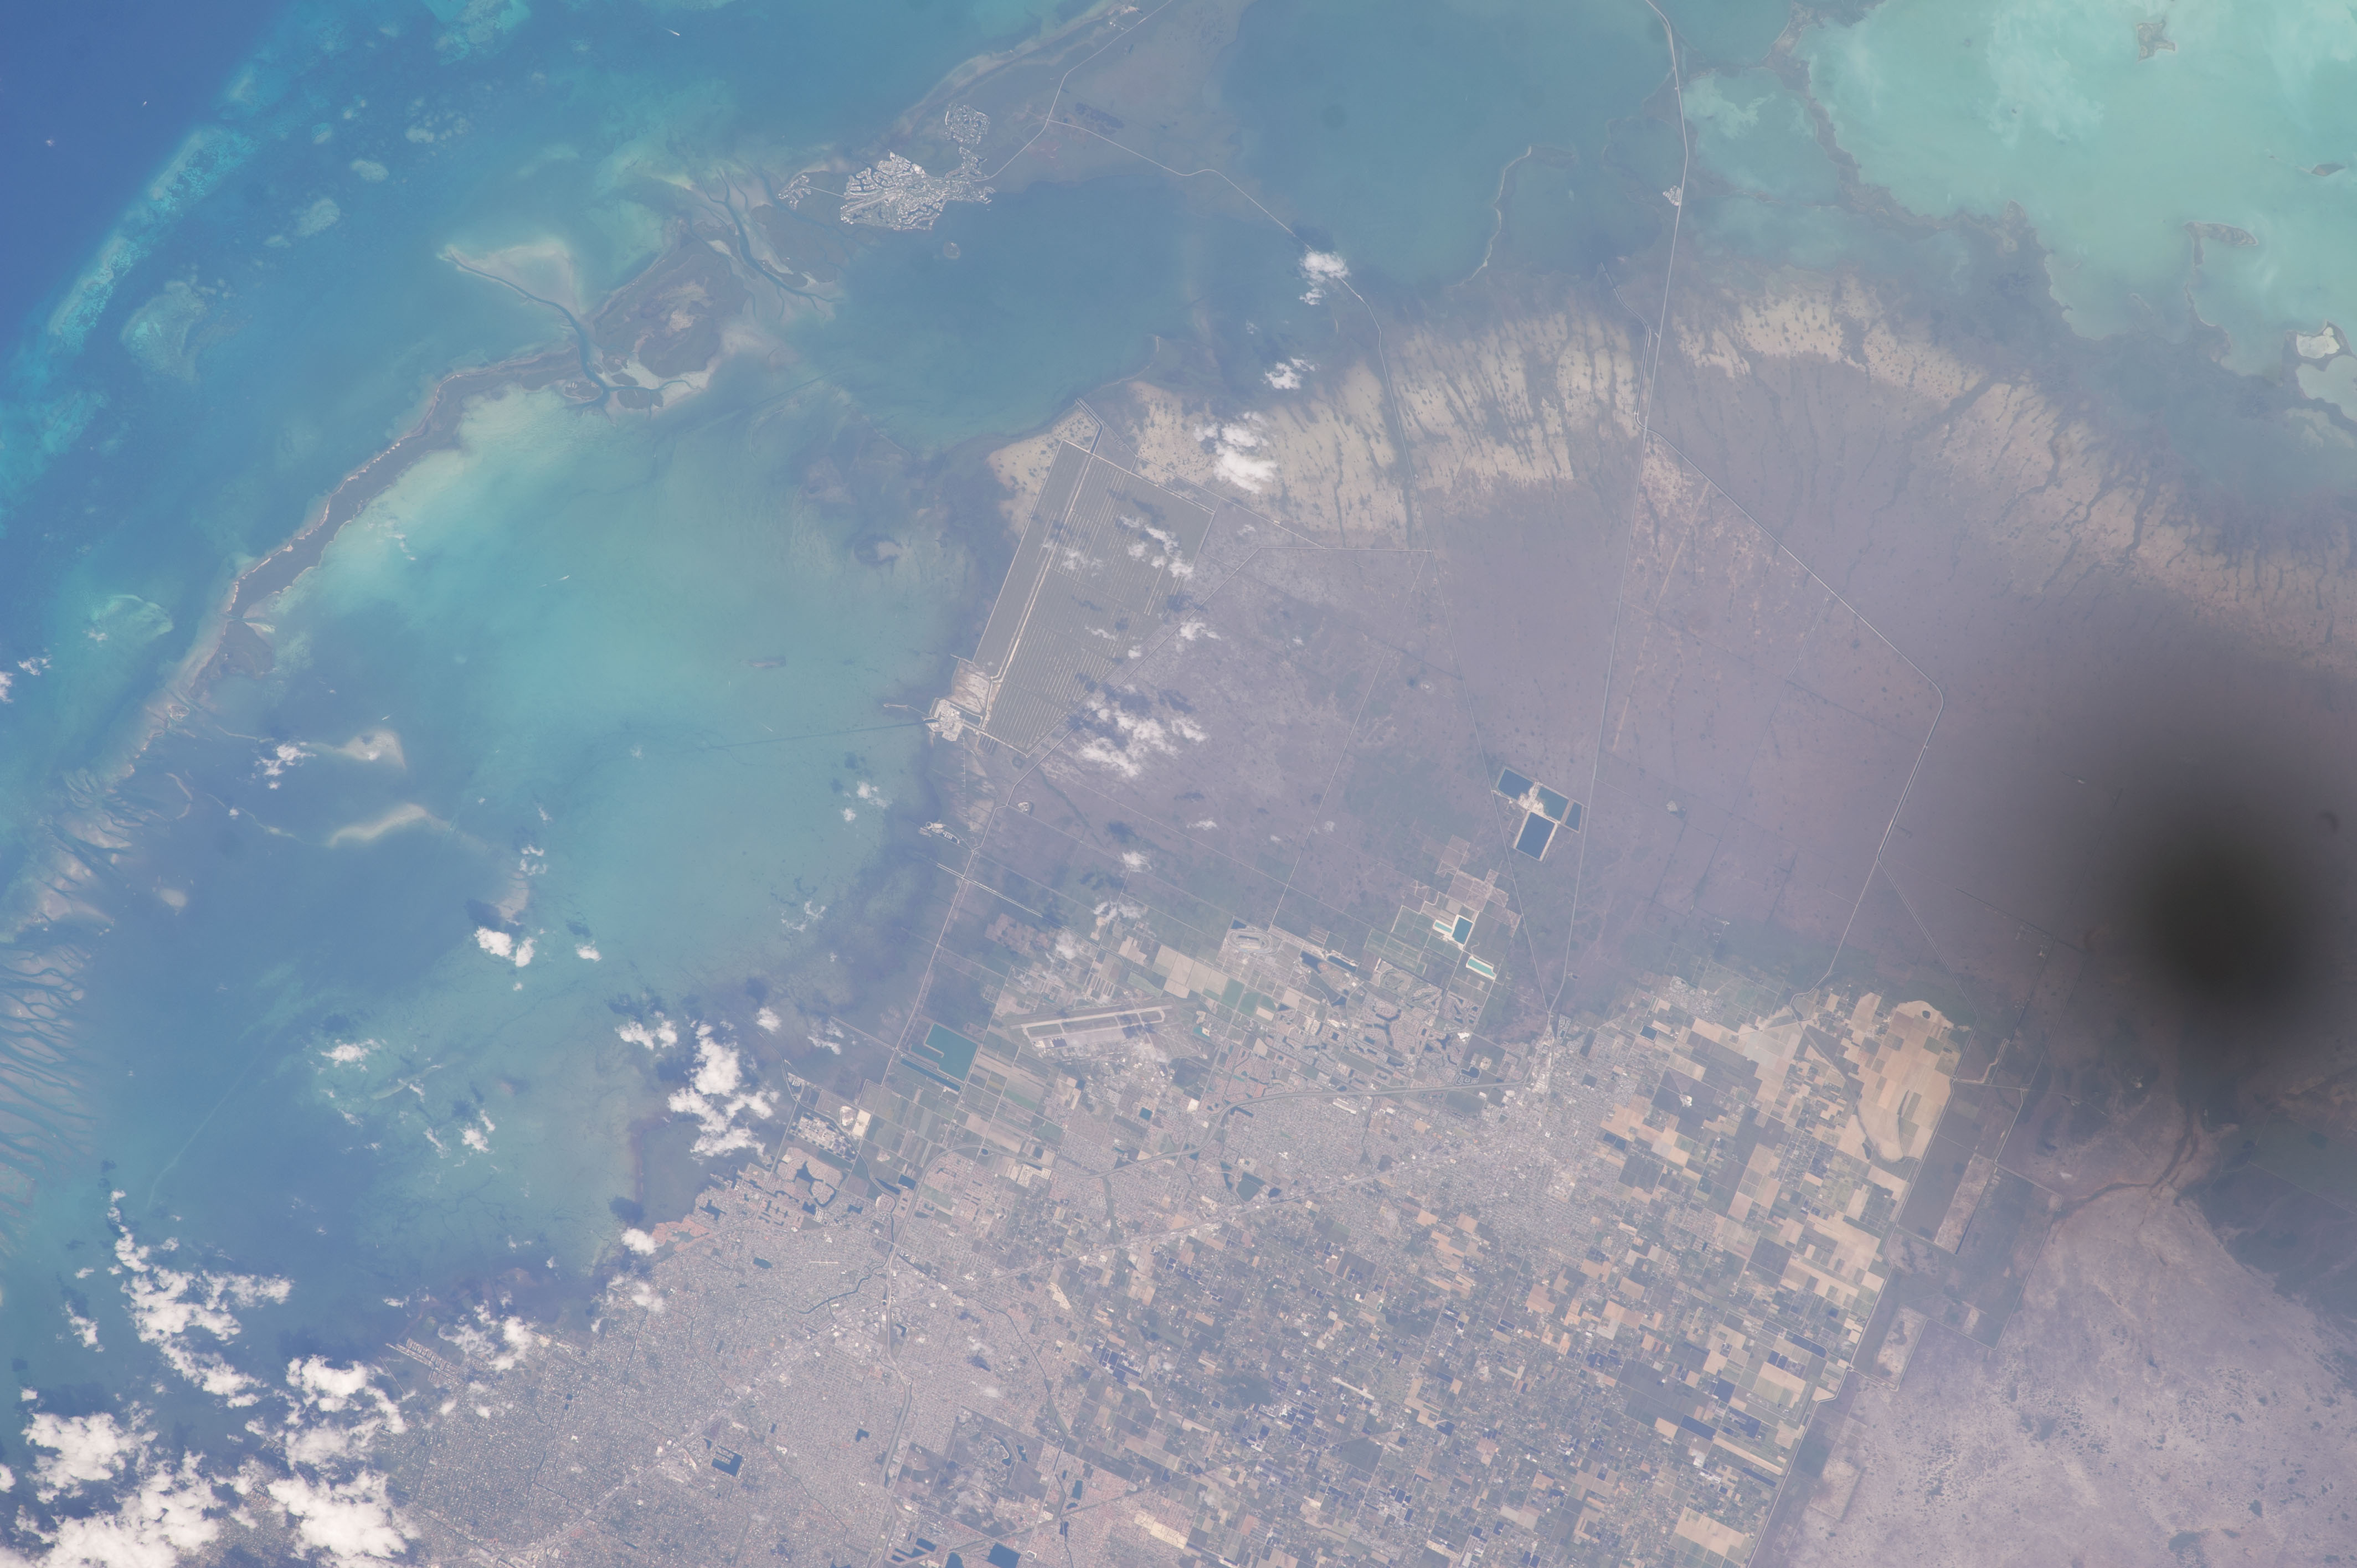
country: USA-FLORIDA
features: FLORIDA CITY, FLORIDA KEYS, Camera Malfunction
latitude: 25.4
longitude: -80.4
